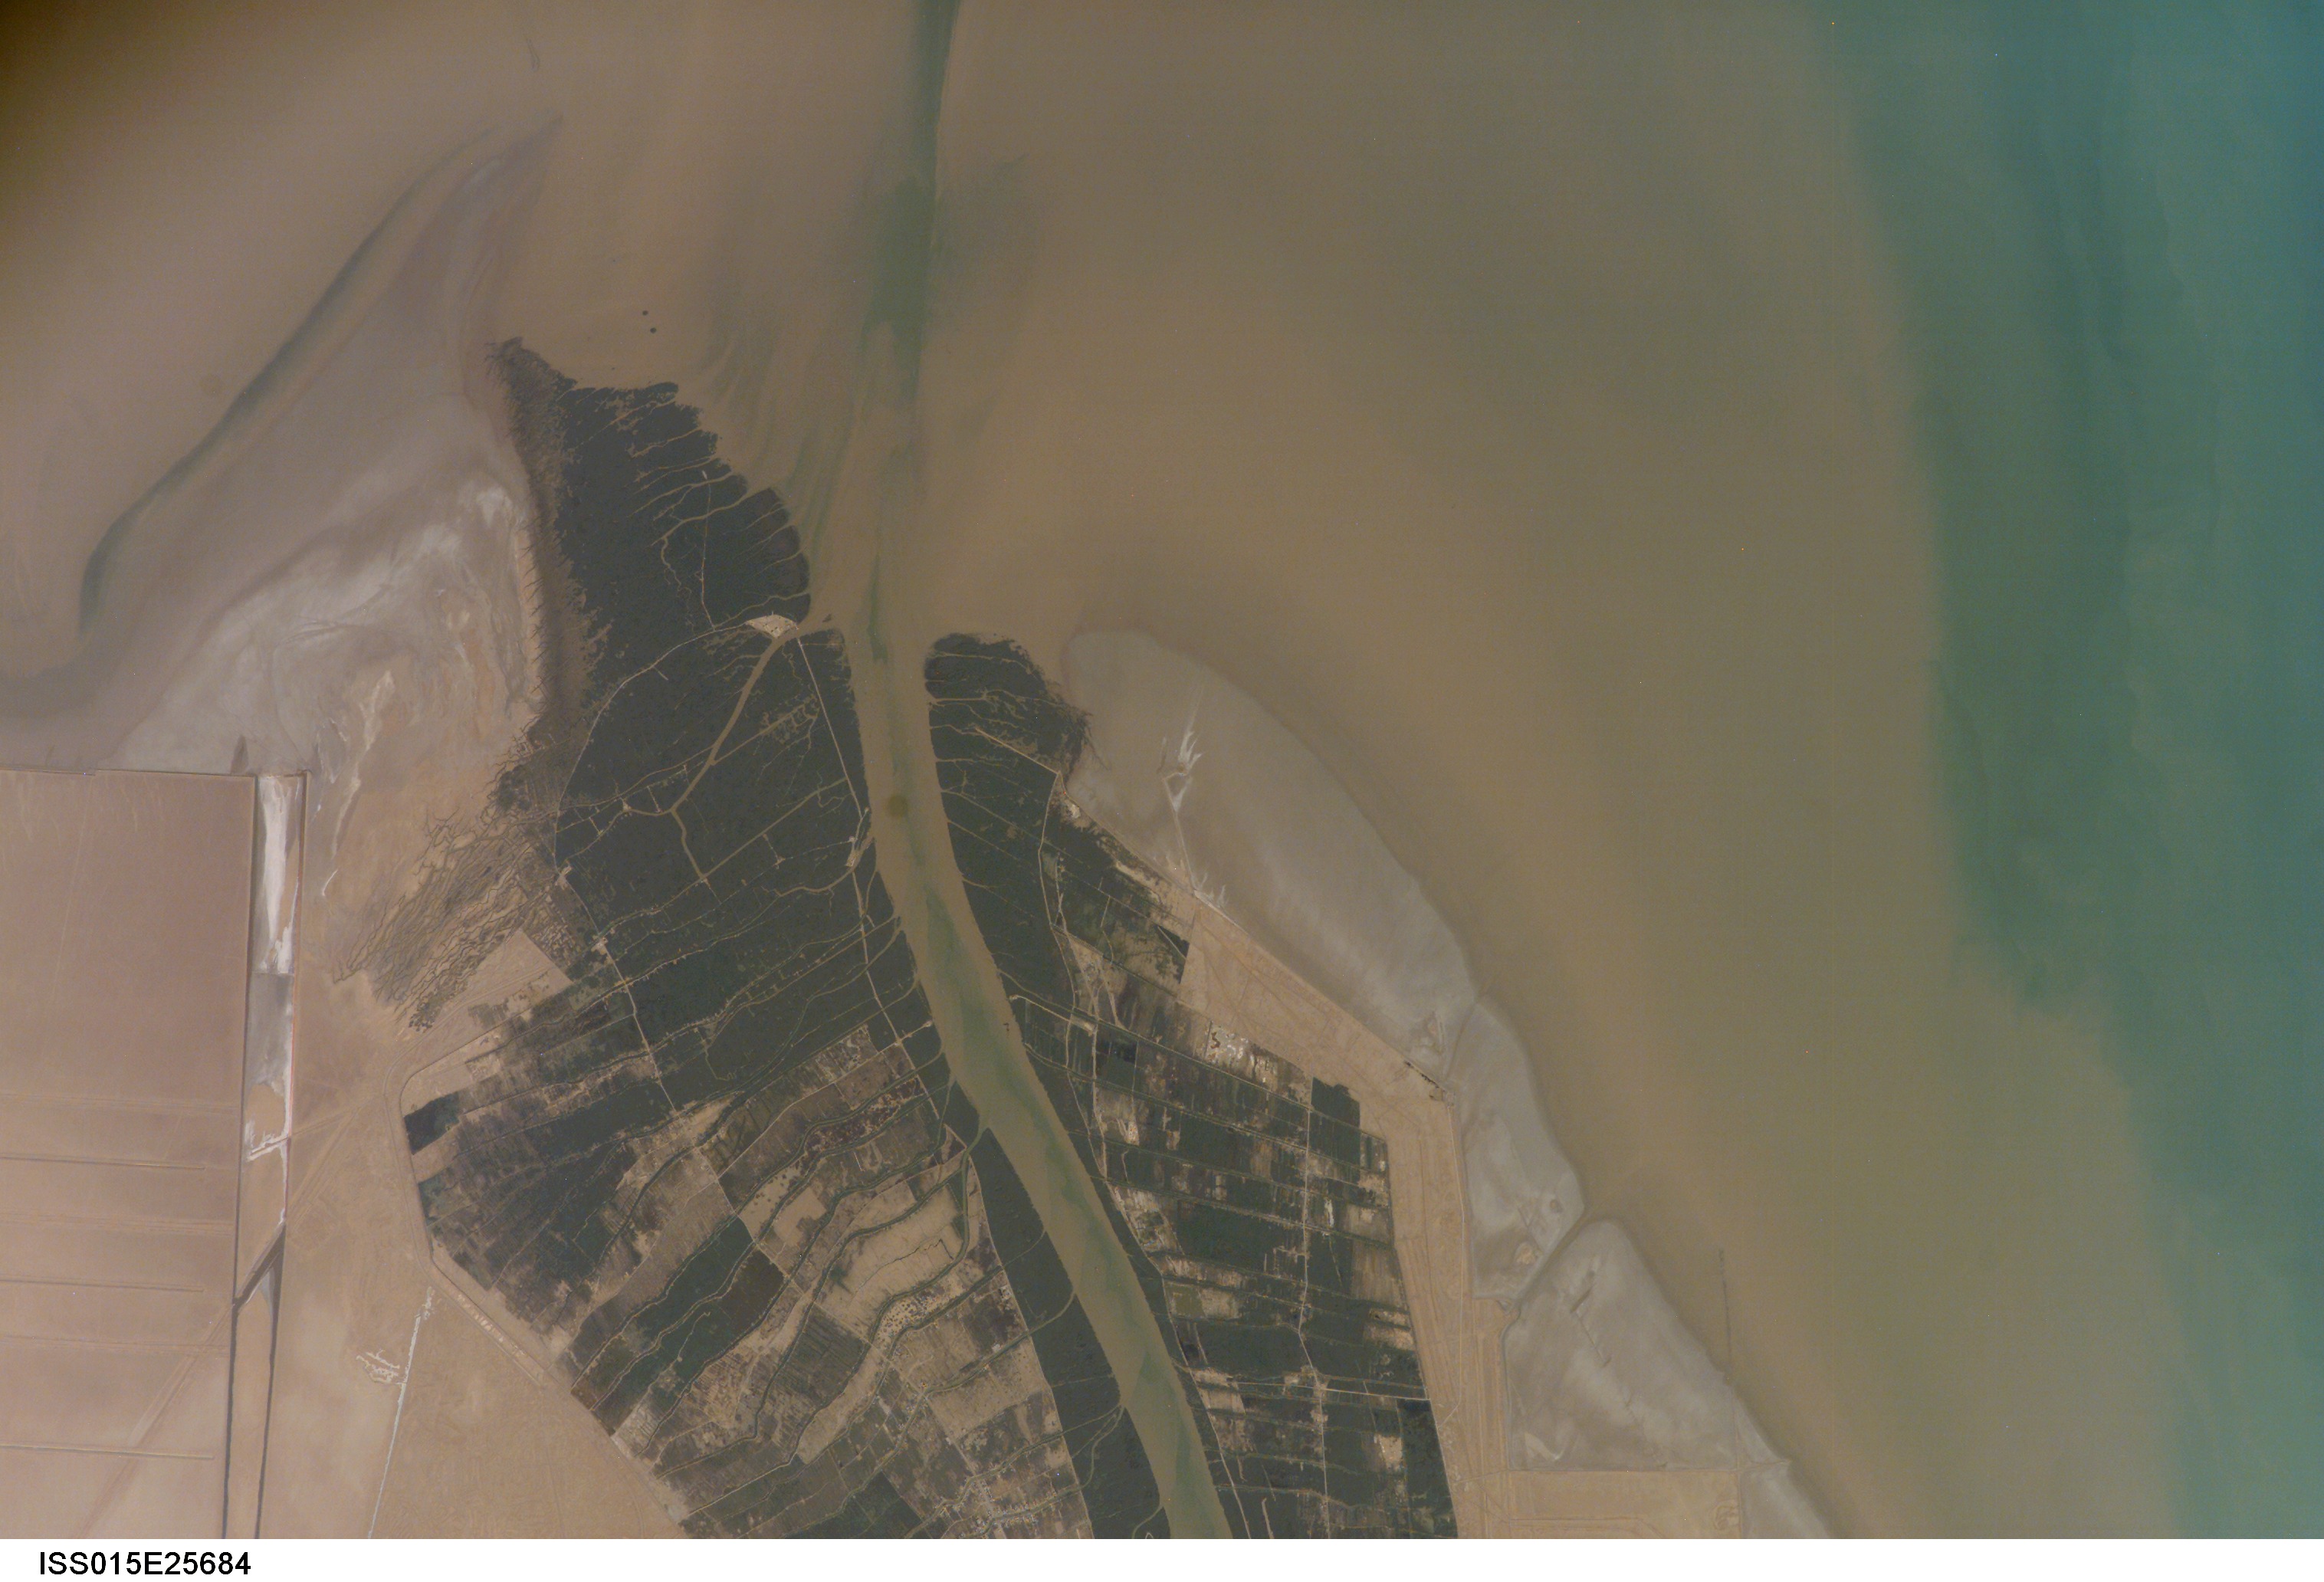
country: IRAQ
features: AL'ARAB EST., AGR., LEVEES
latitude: 29.9
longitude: 48.6
